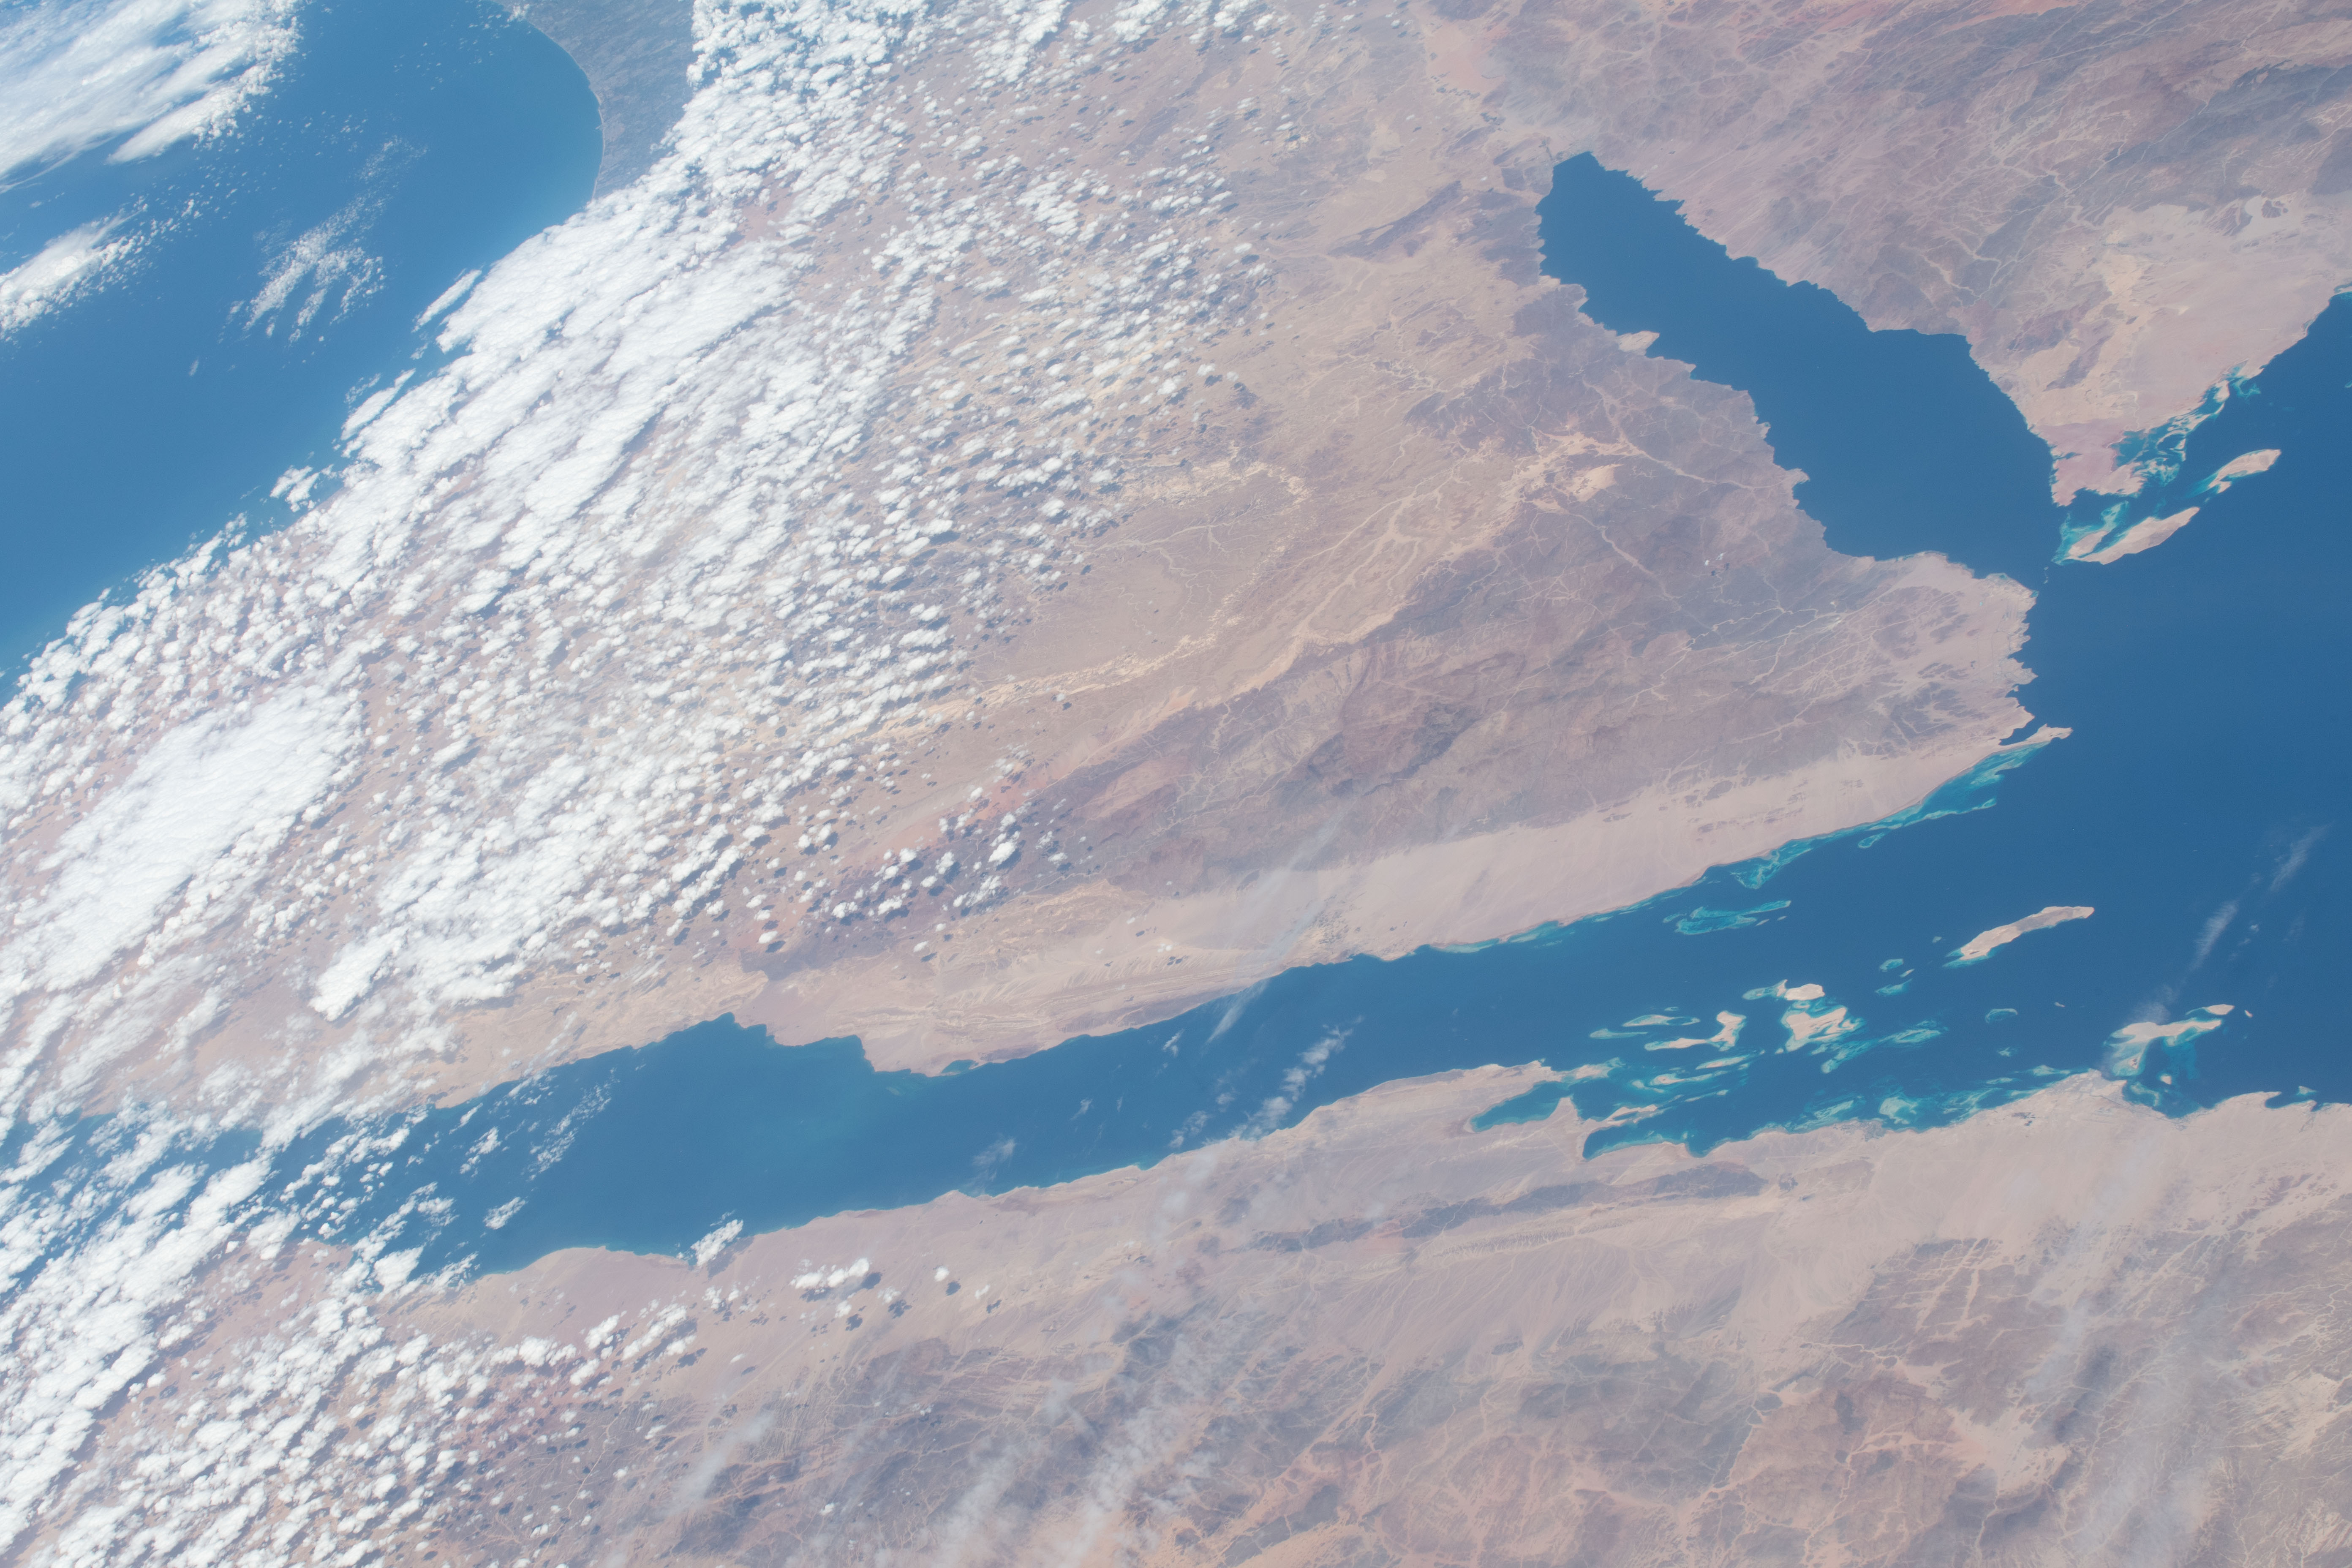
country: EGYPT
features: GULF OF SUEZ, LITTLE BITTER LAKE
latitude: 29.0
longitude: 33.1
